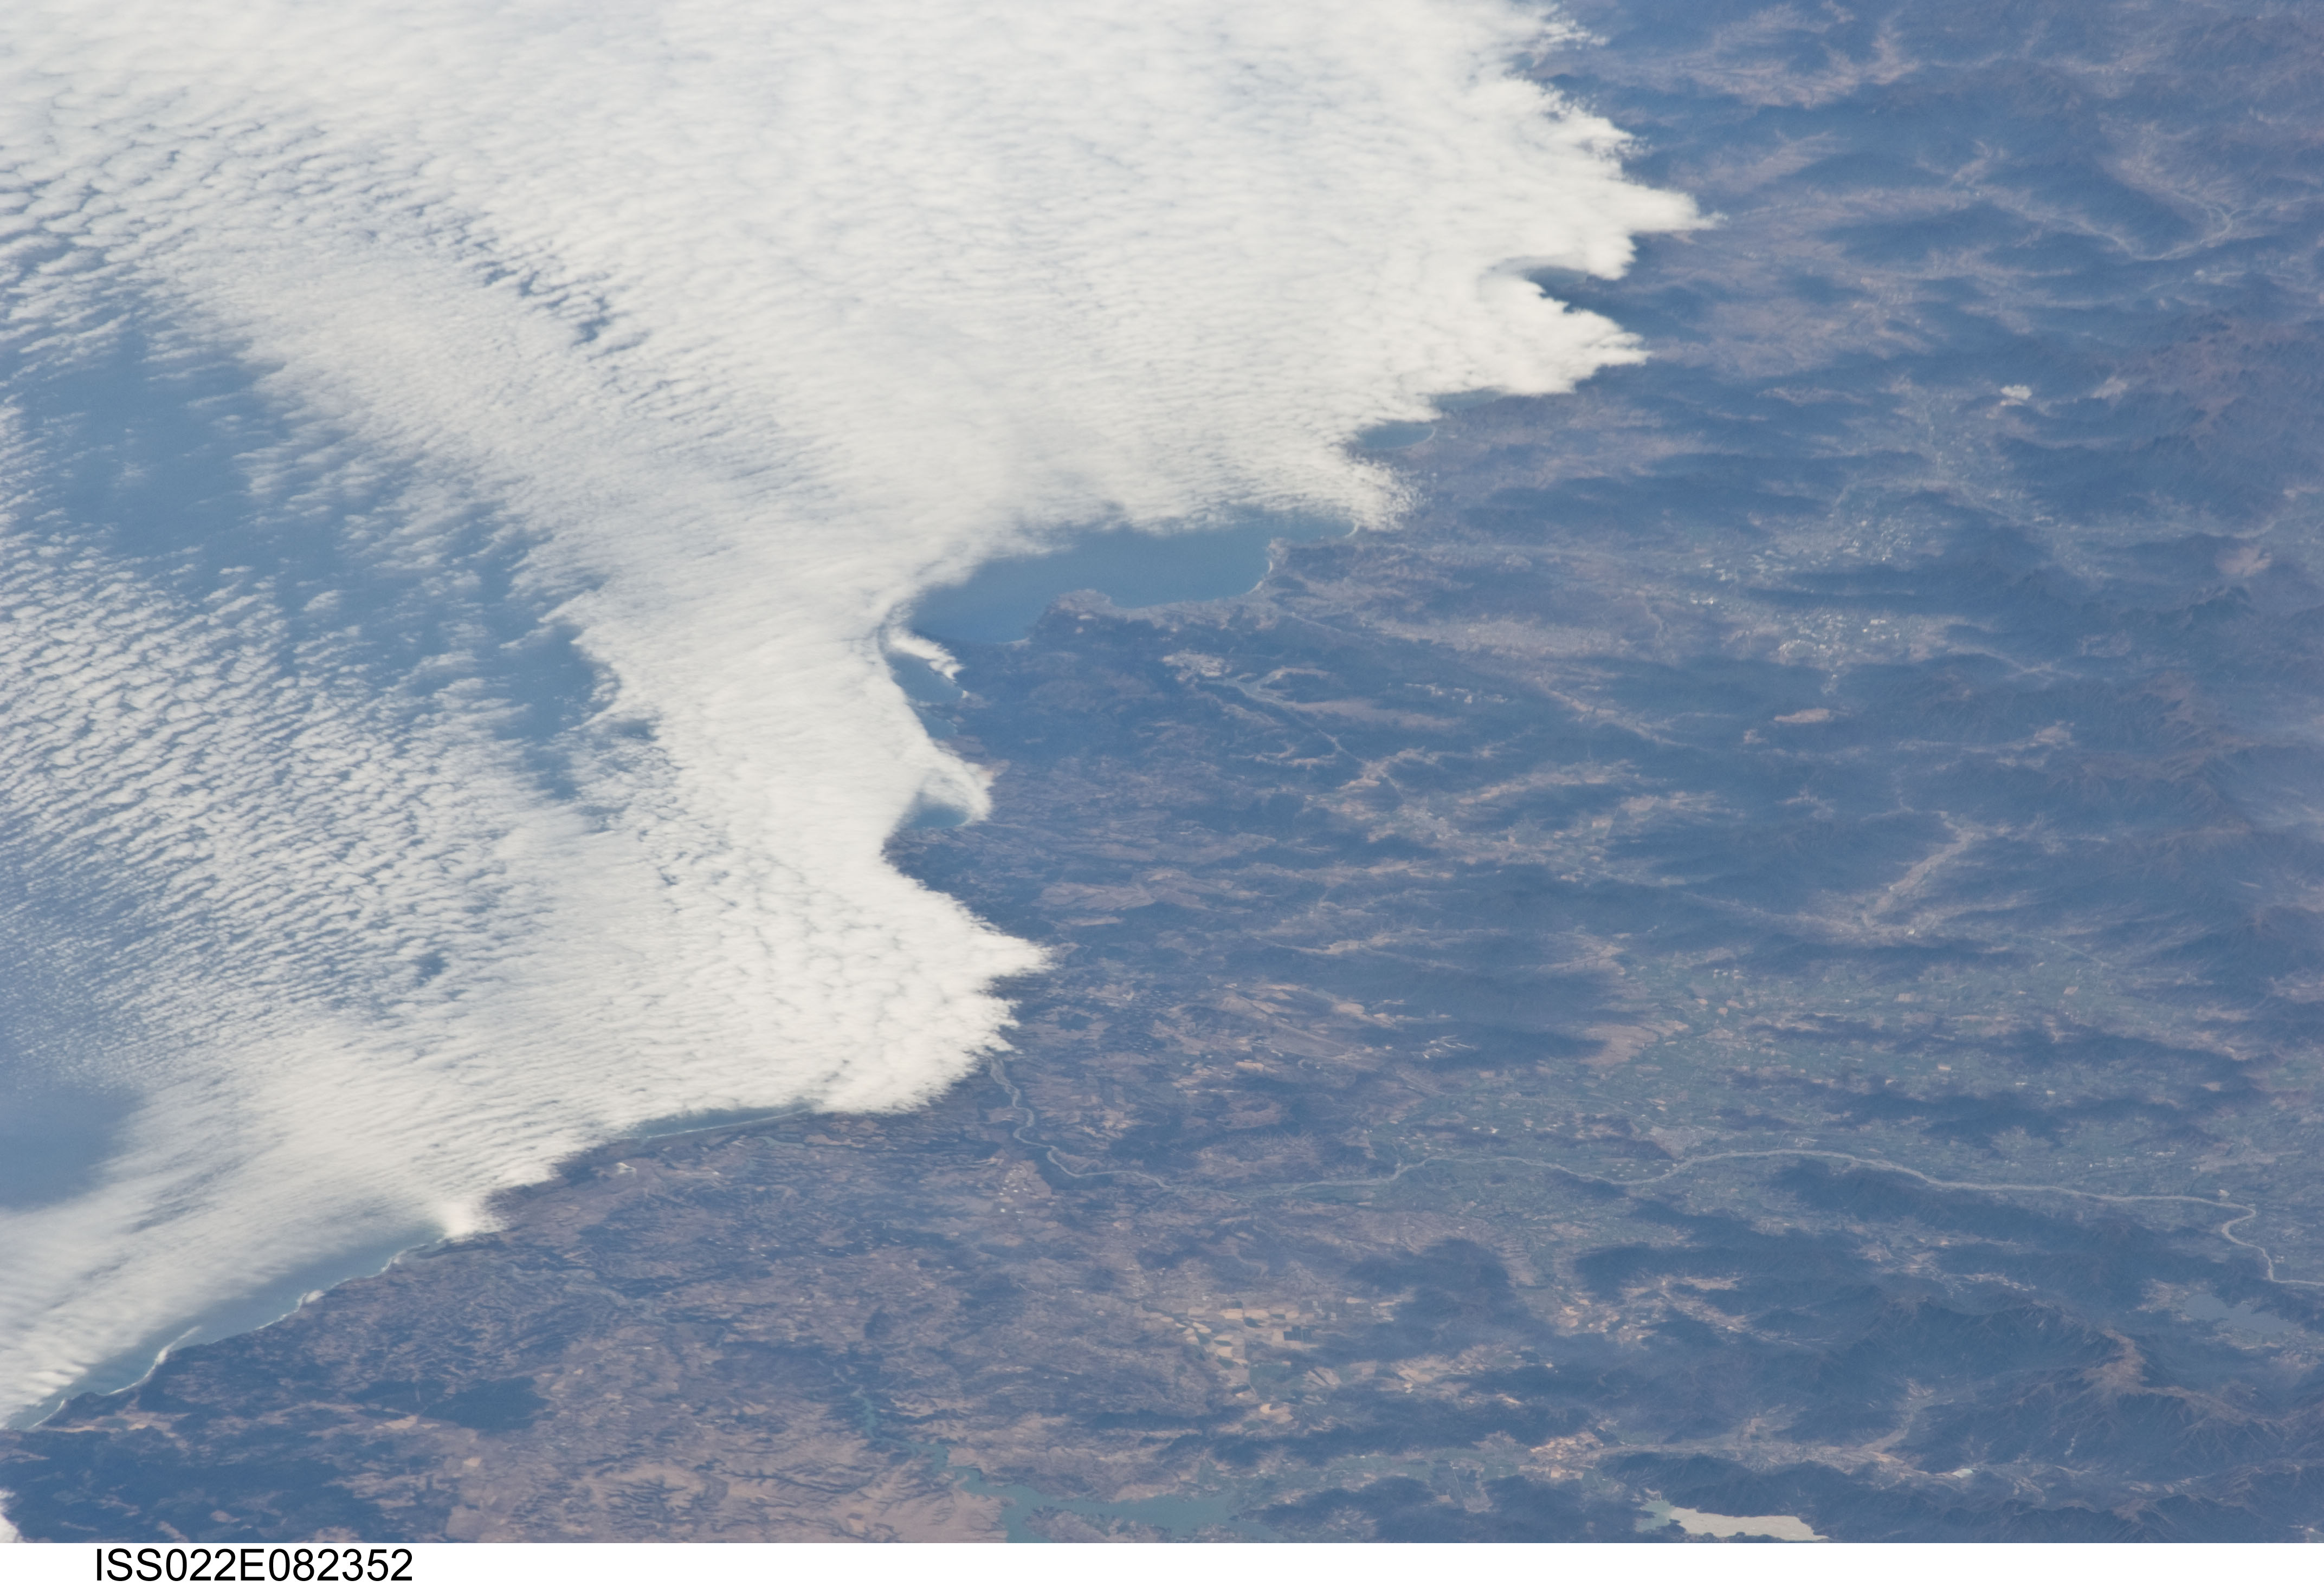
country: CHILE
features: POINT TALCA, HILLS, AGR., MAIPO R., SAN ANTONIO AREA
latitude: -33.4
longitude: -71.6
